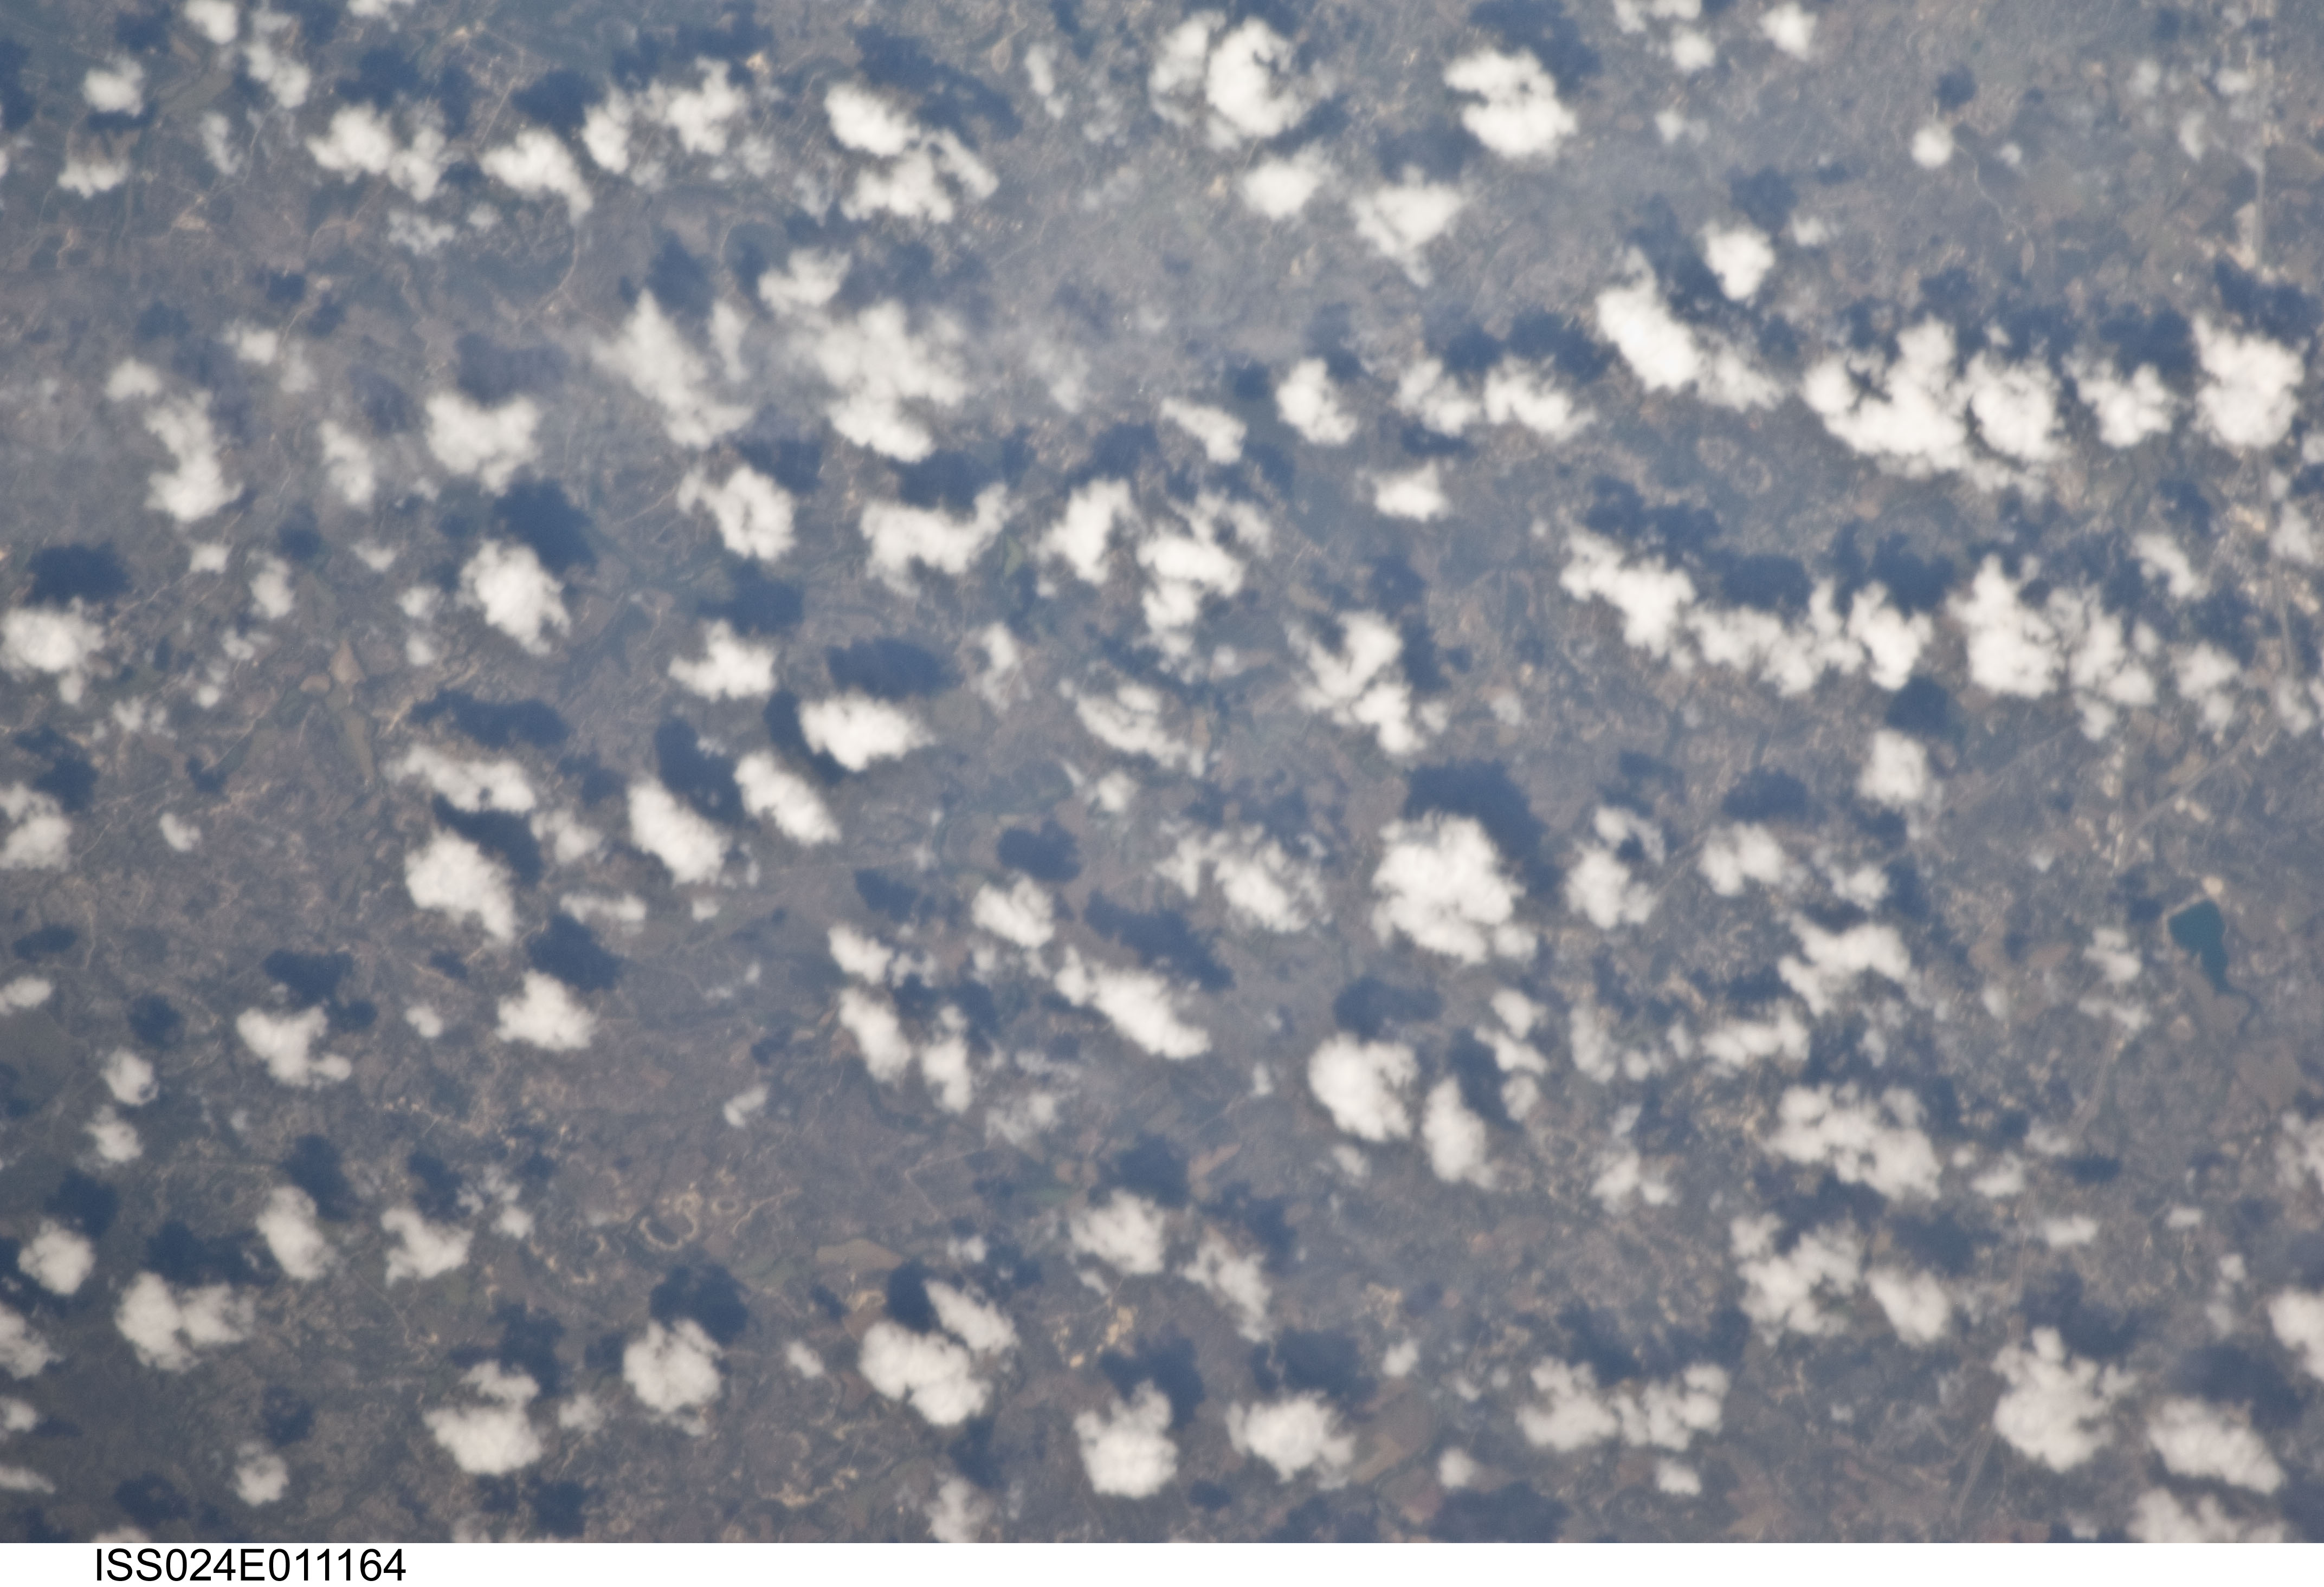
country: USA-TEXAS
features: SOFT, BOERNE LAKE, SCHLEICHER MOUNTAIN
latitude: 29.9
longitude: -98.7
